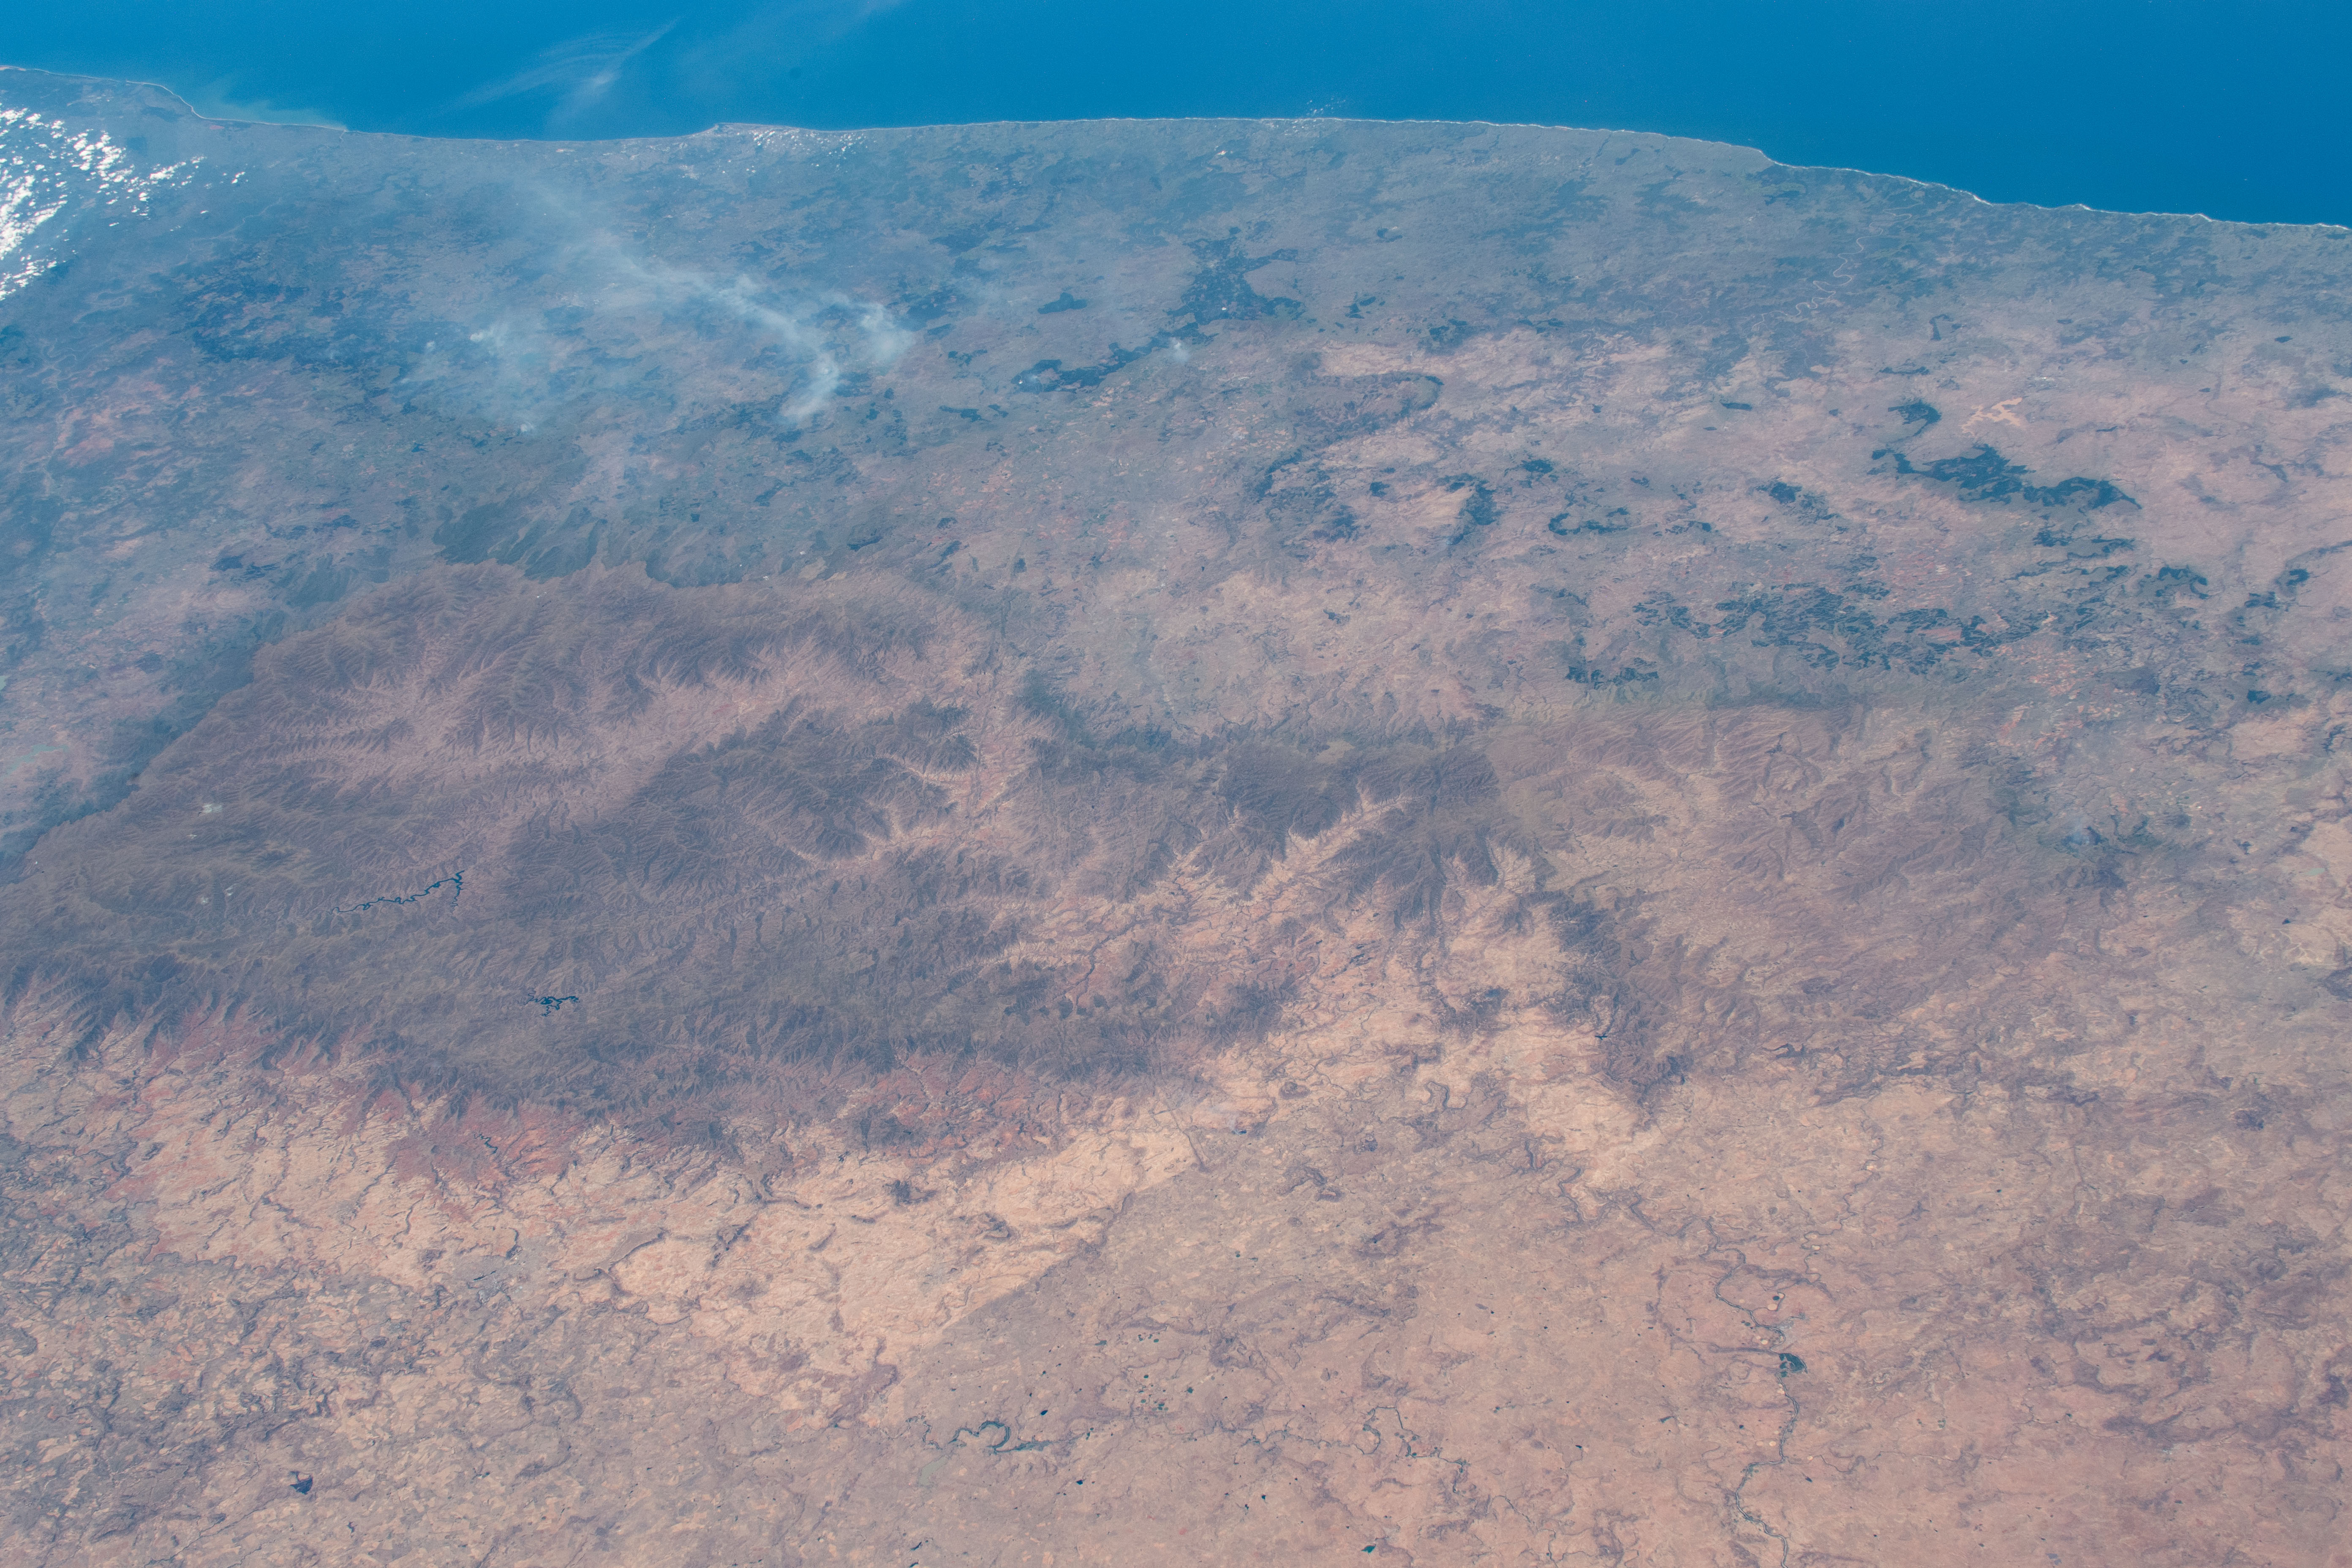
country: LESOTHO
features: LESOTHO
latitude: -30.5
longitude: 28.0
